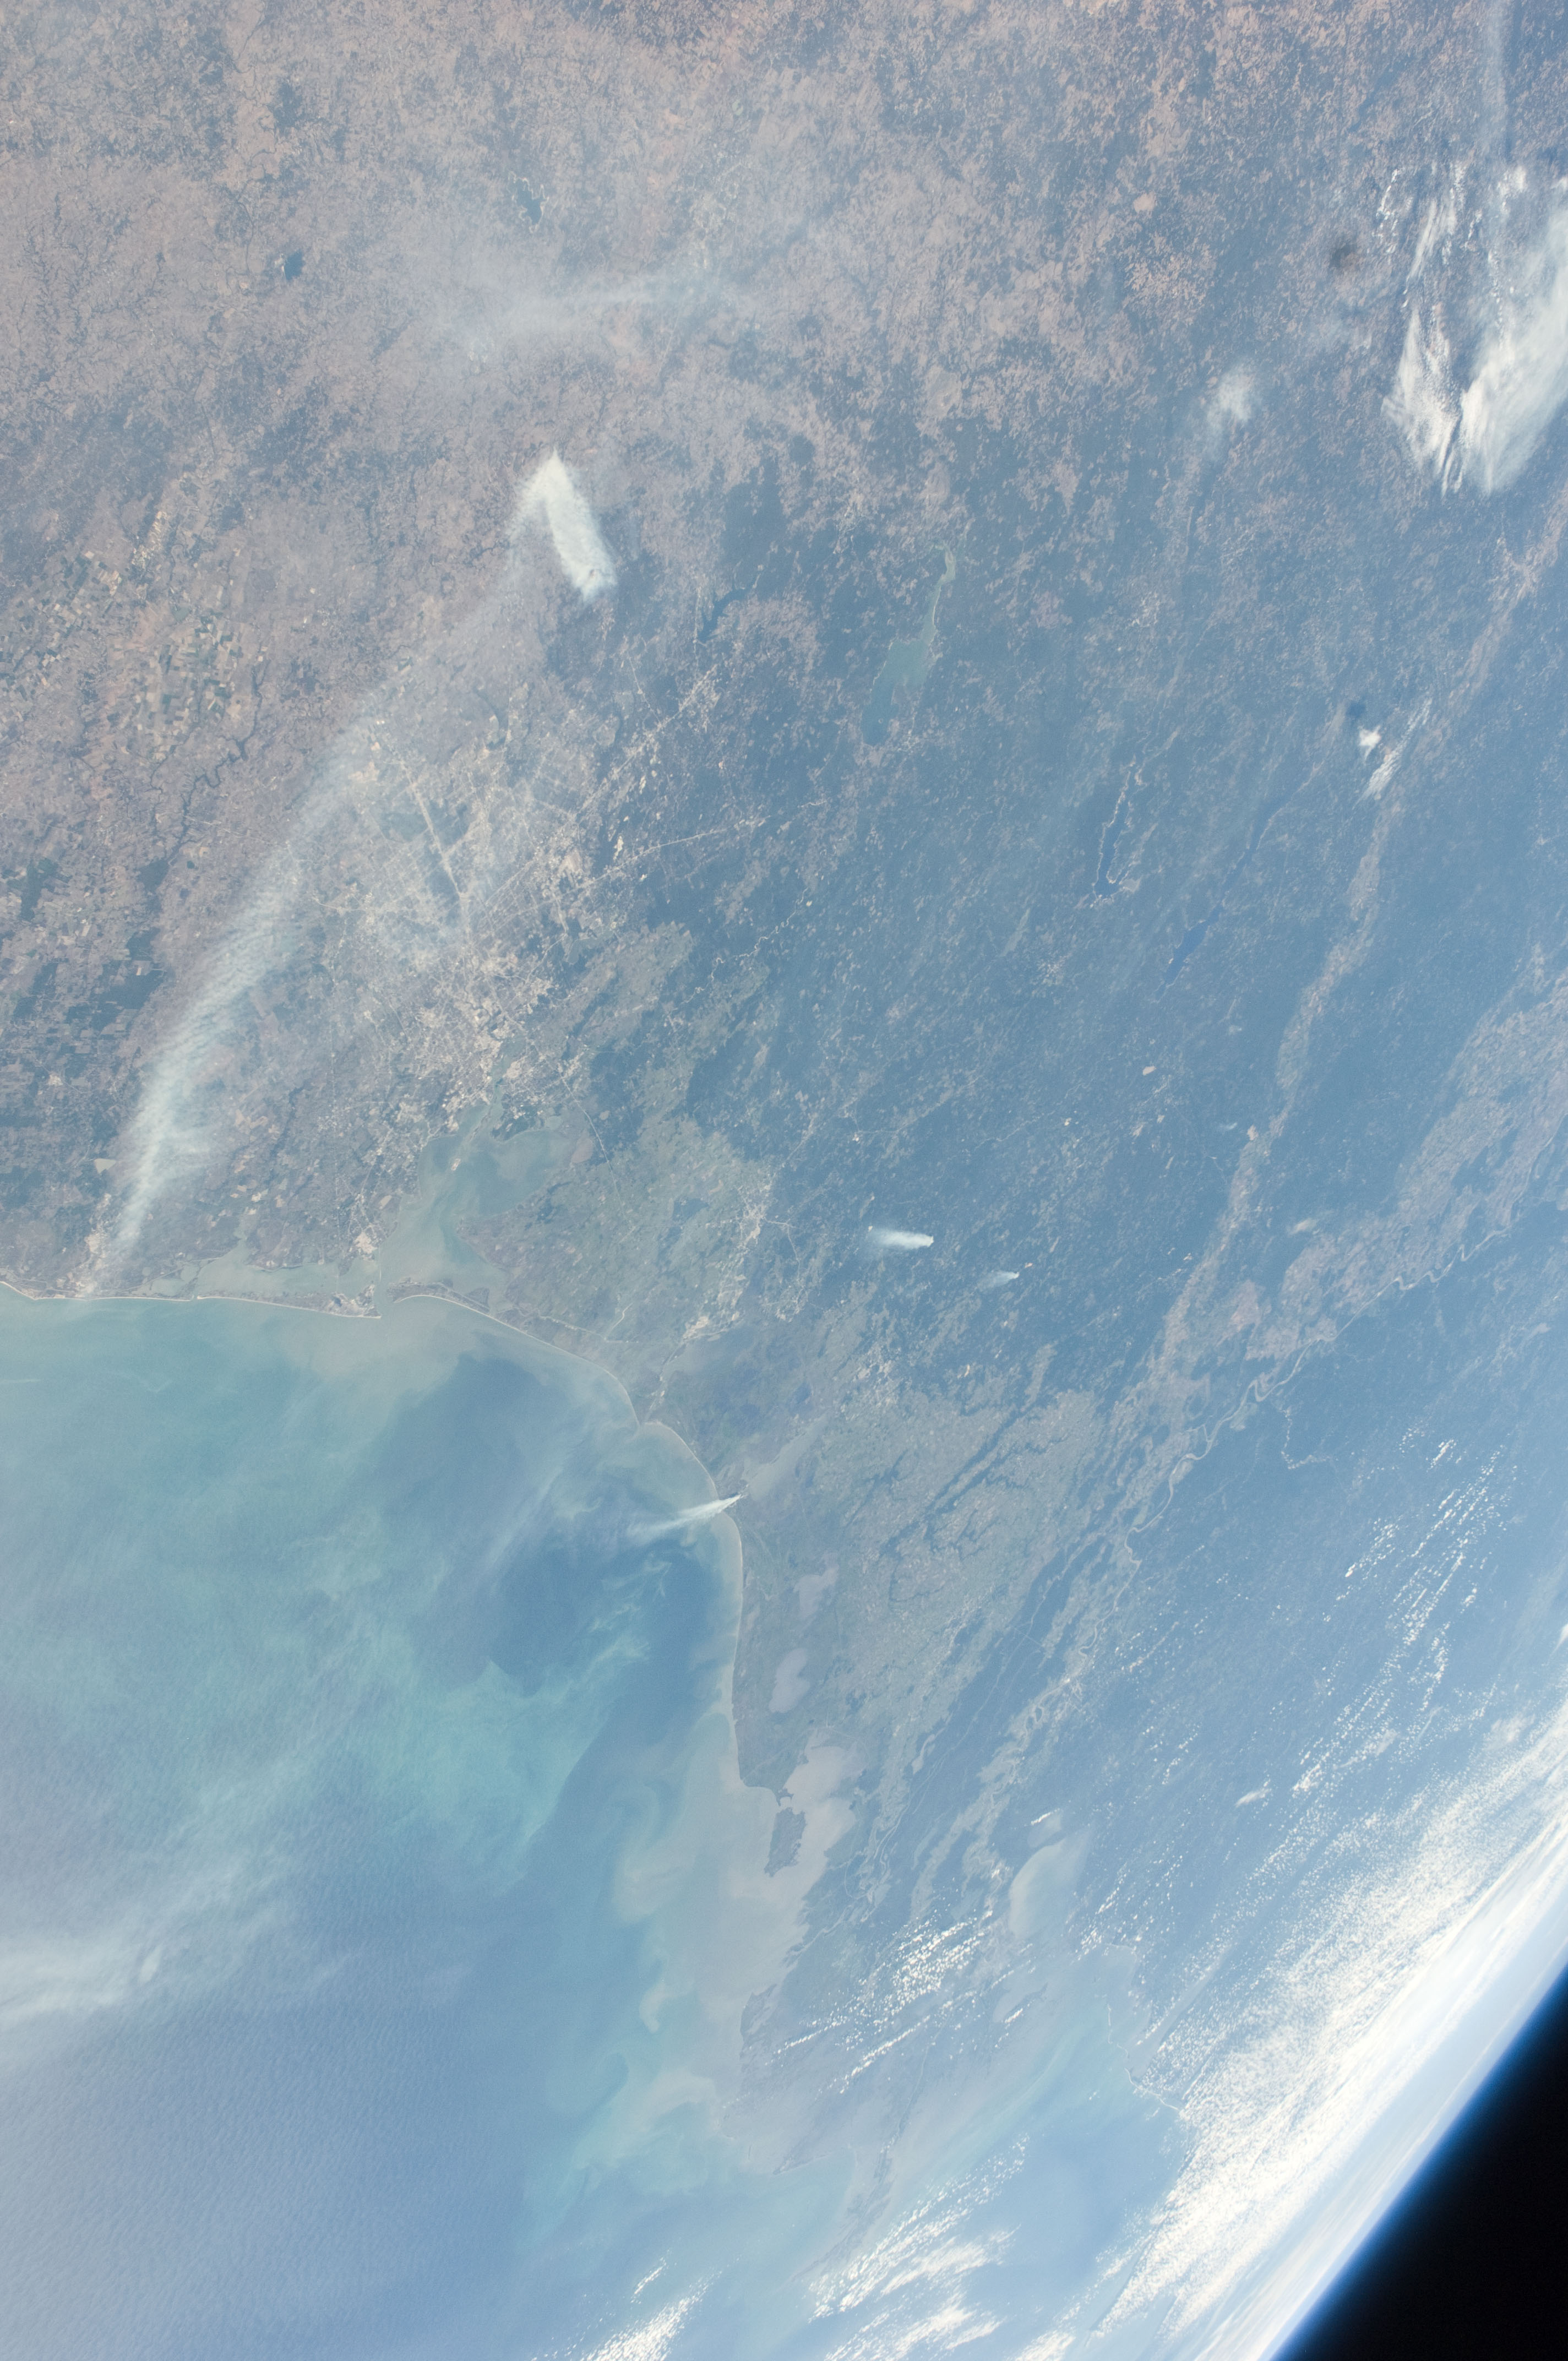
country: USA-TEXAS
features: PAN-NORTHERN GULF COAST, SMOKE PLUMES, CITIES, RIVERS, FOR., LAKES, HAZE
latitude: 30.5
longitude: -94.5
